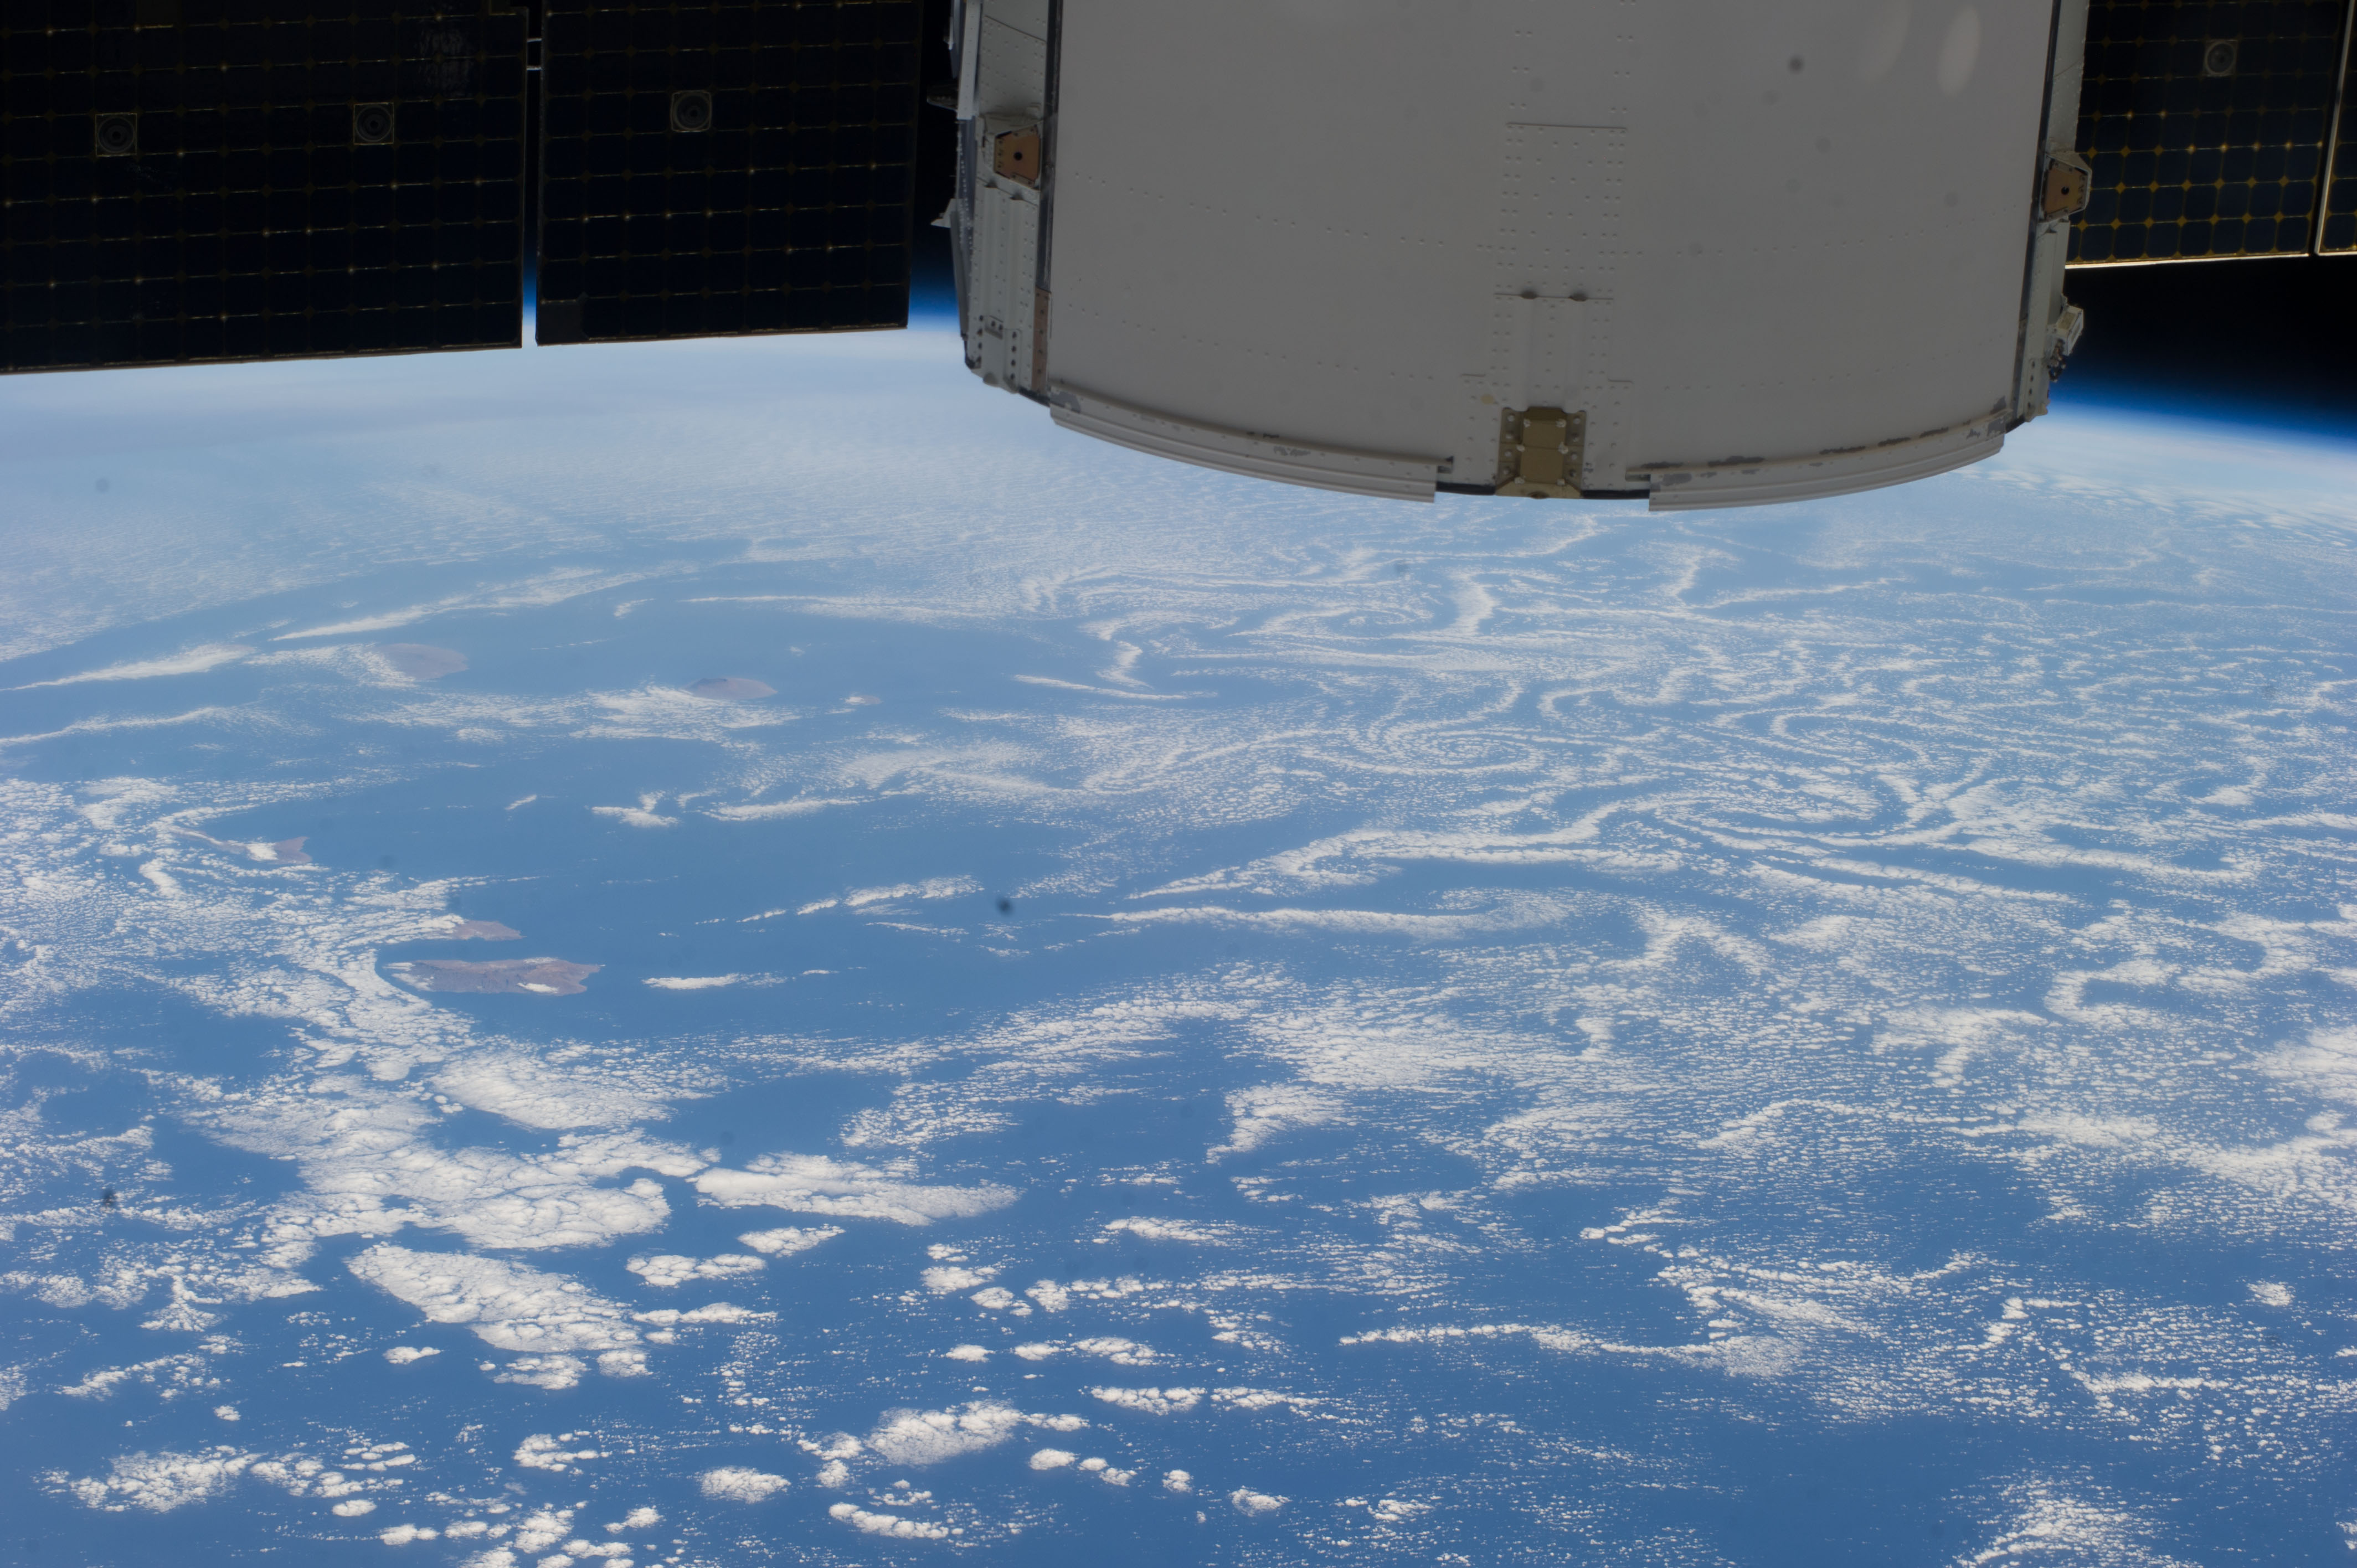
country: CAPE VERDE
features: ISLANDS, FIRE ISLAND, FOGO NATIONAL PARK, CAPE VERDE, ATLANTIC OCEAN
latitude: 15.3
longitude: -25.7
